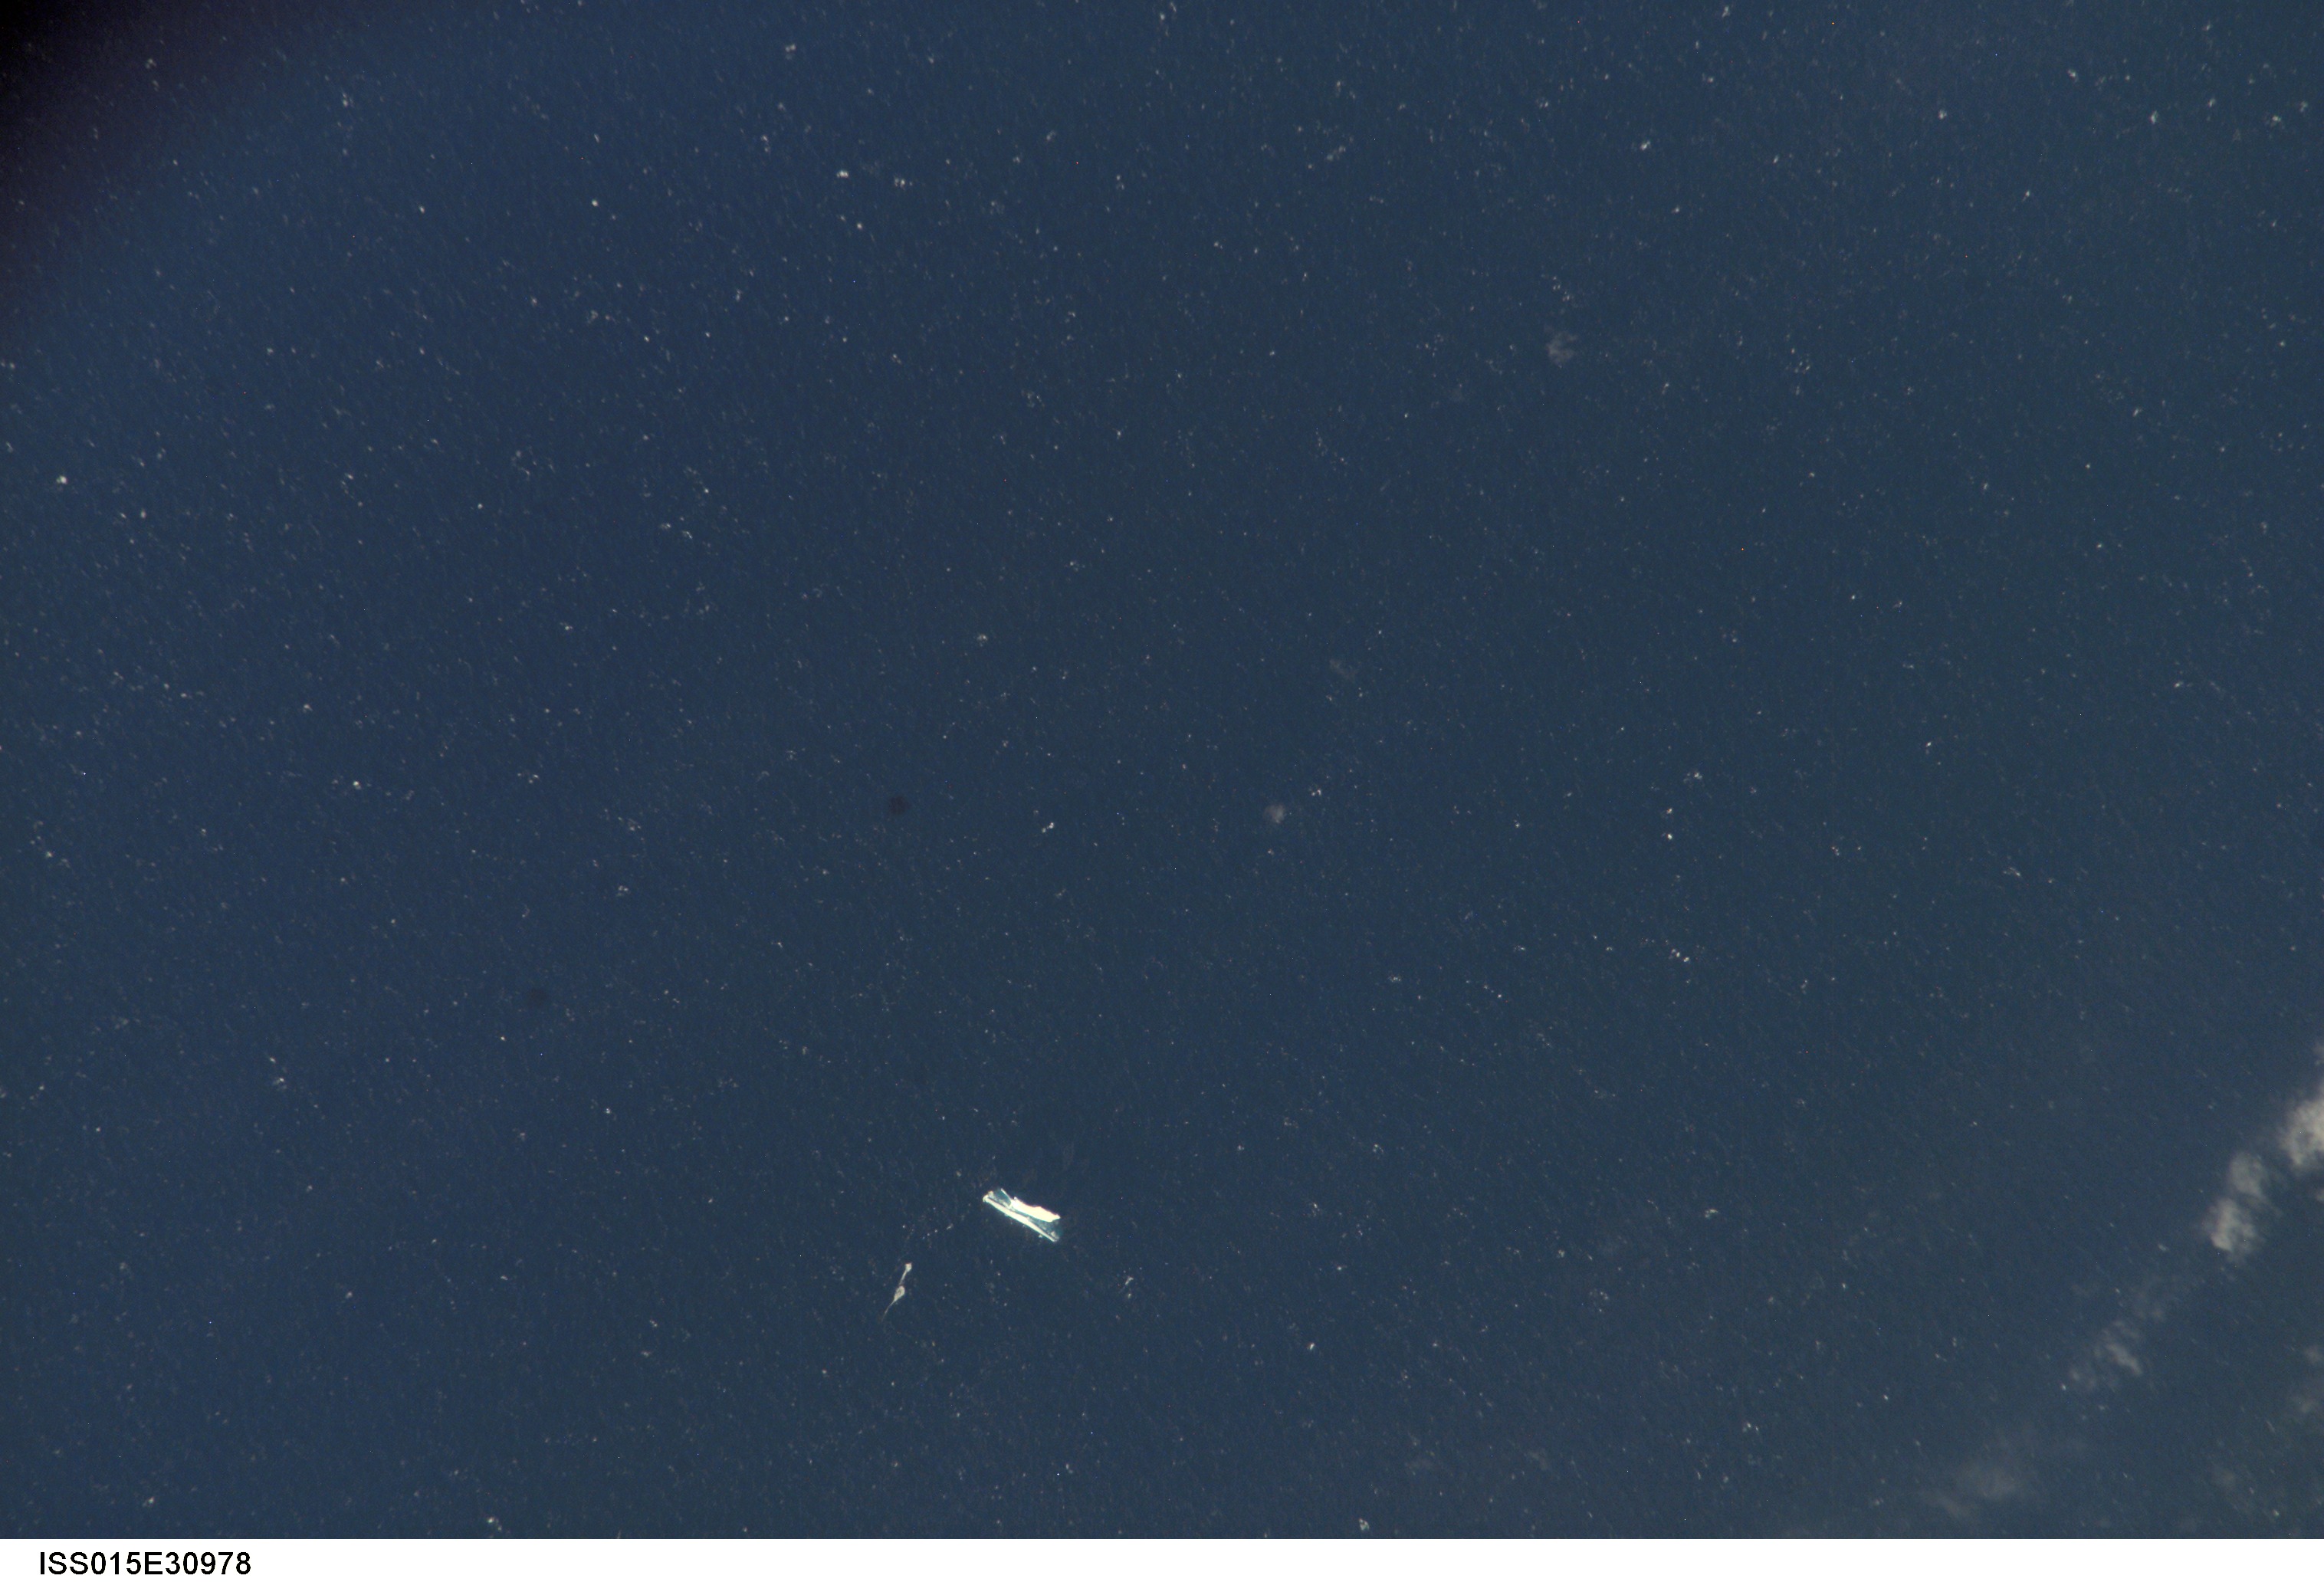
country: ATLANTIC OCEAN
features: SEA SURFACE, ICEBERG, WAVES
